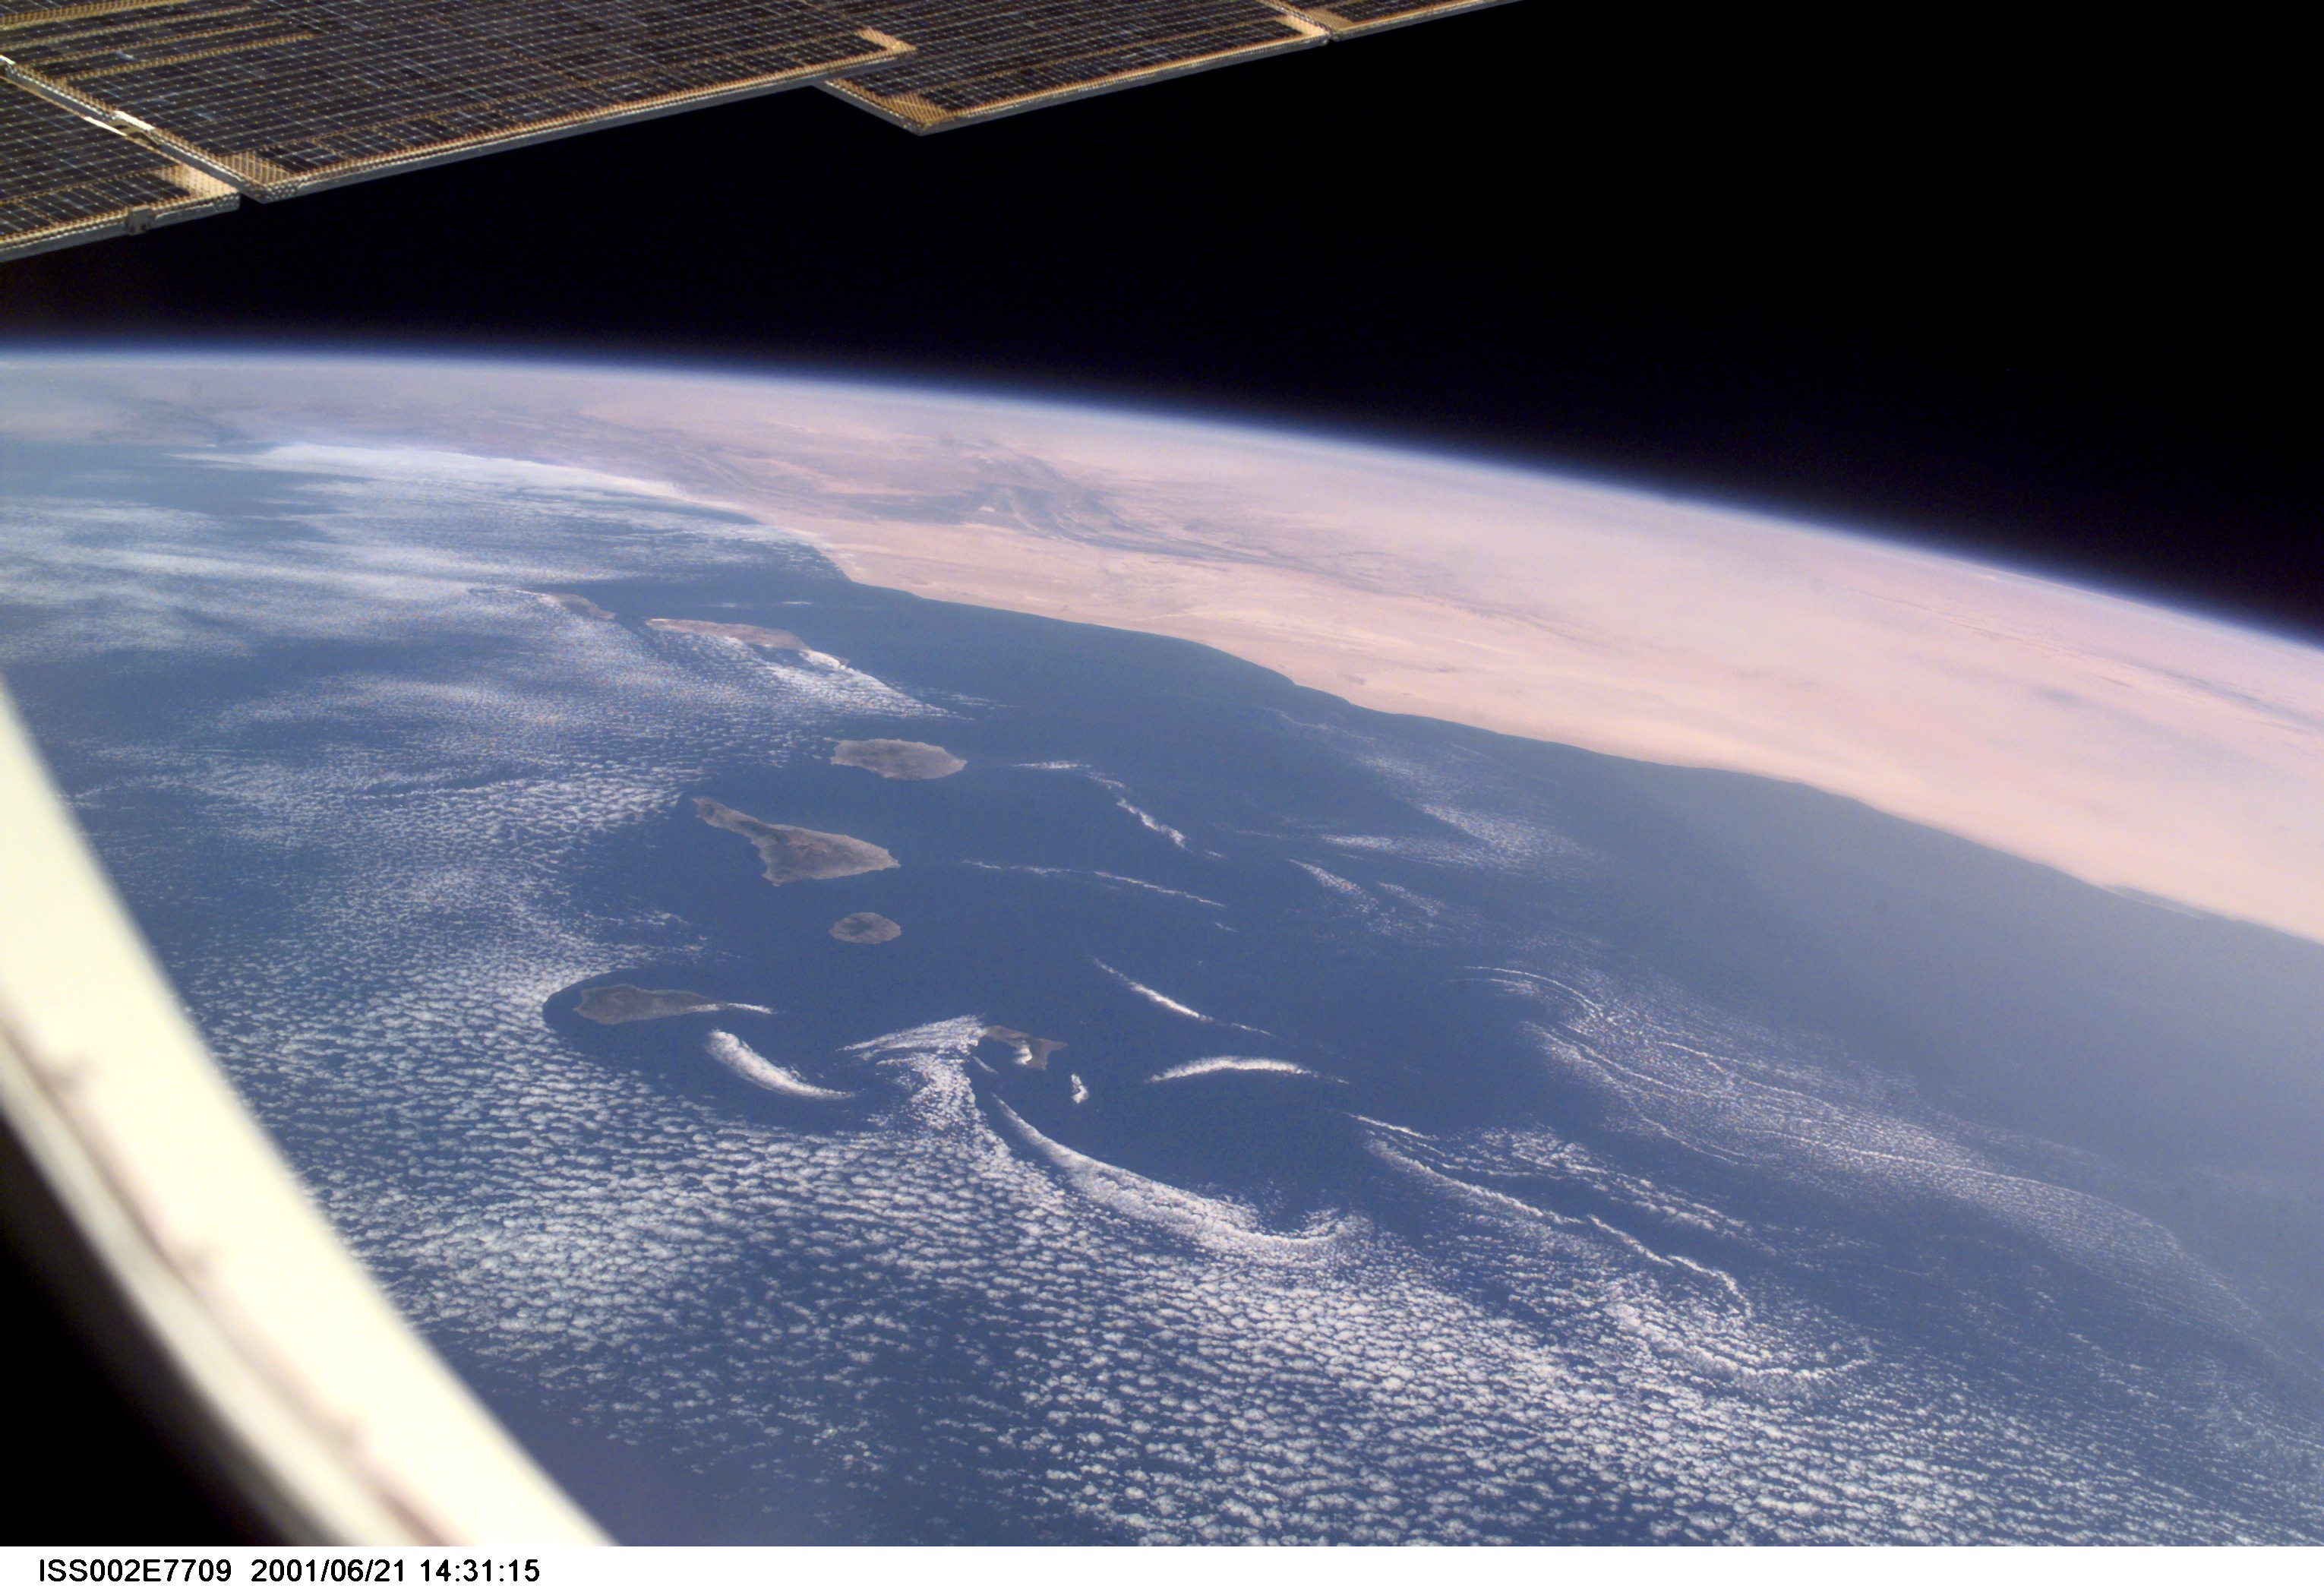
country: CANARY ISLANDS
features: PAN-ISLANDS, COAST
